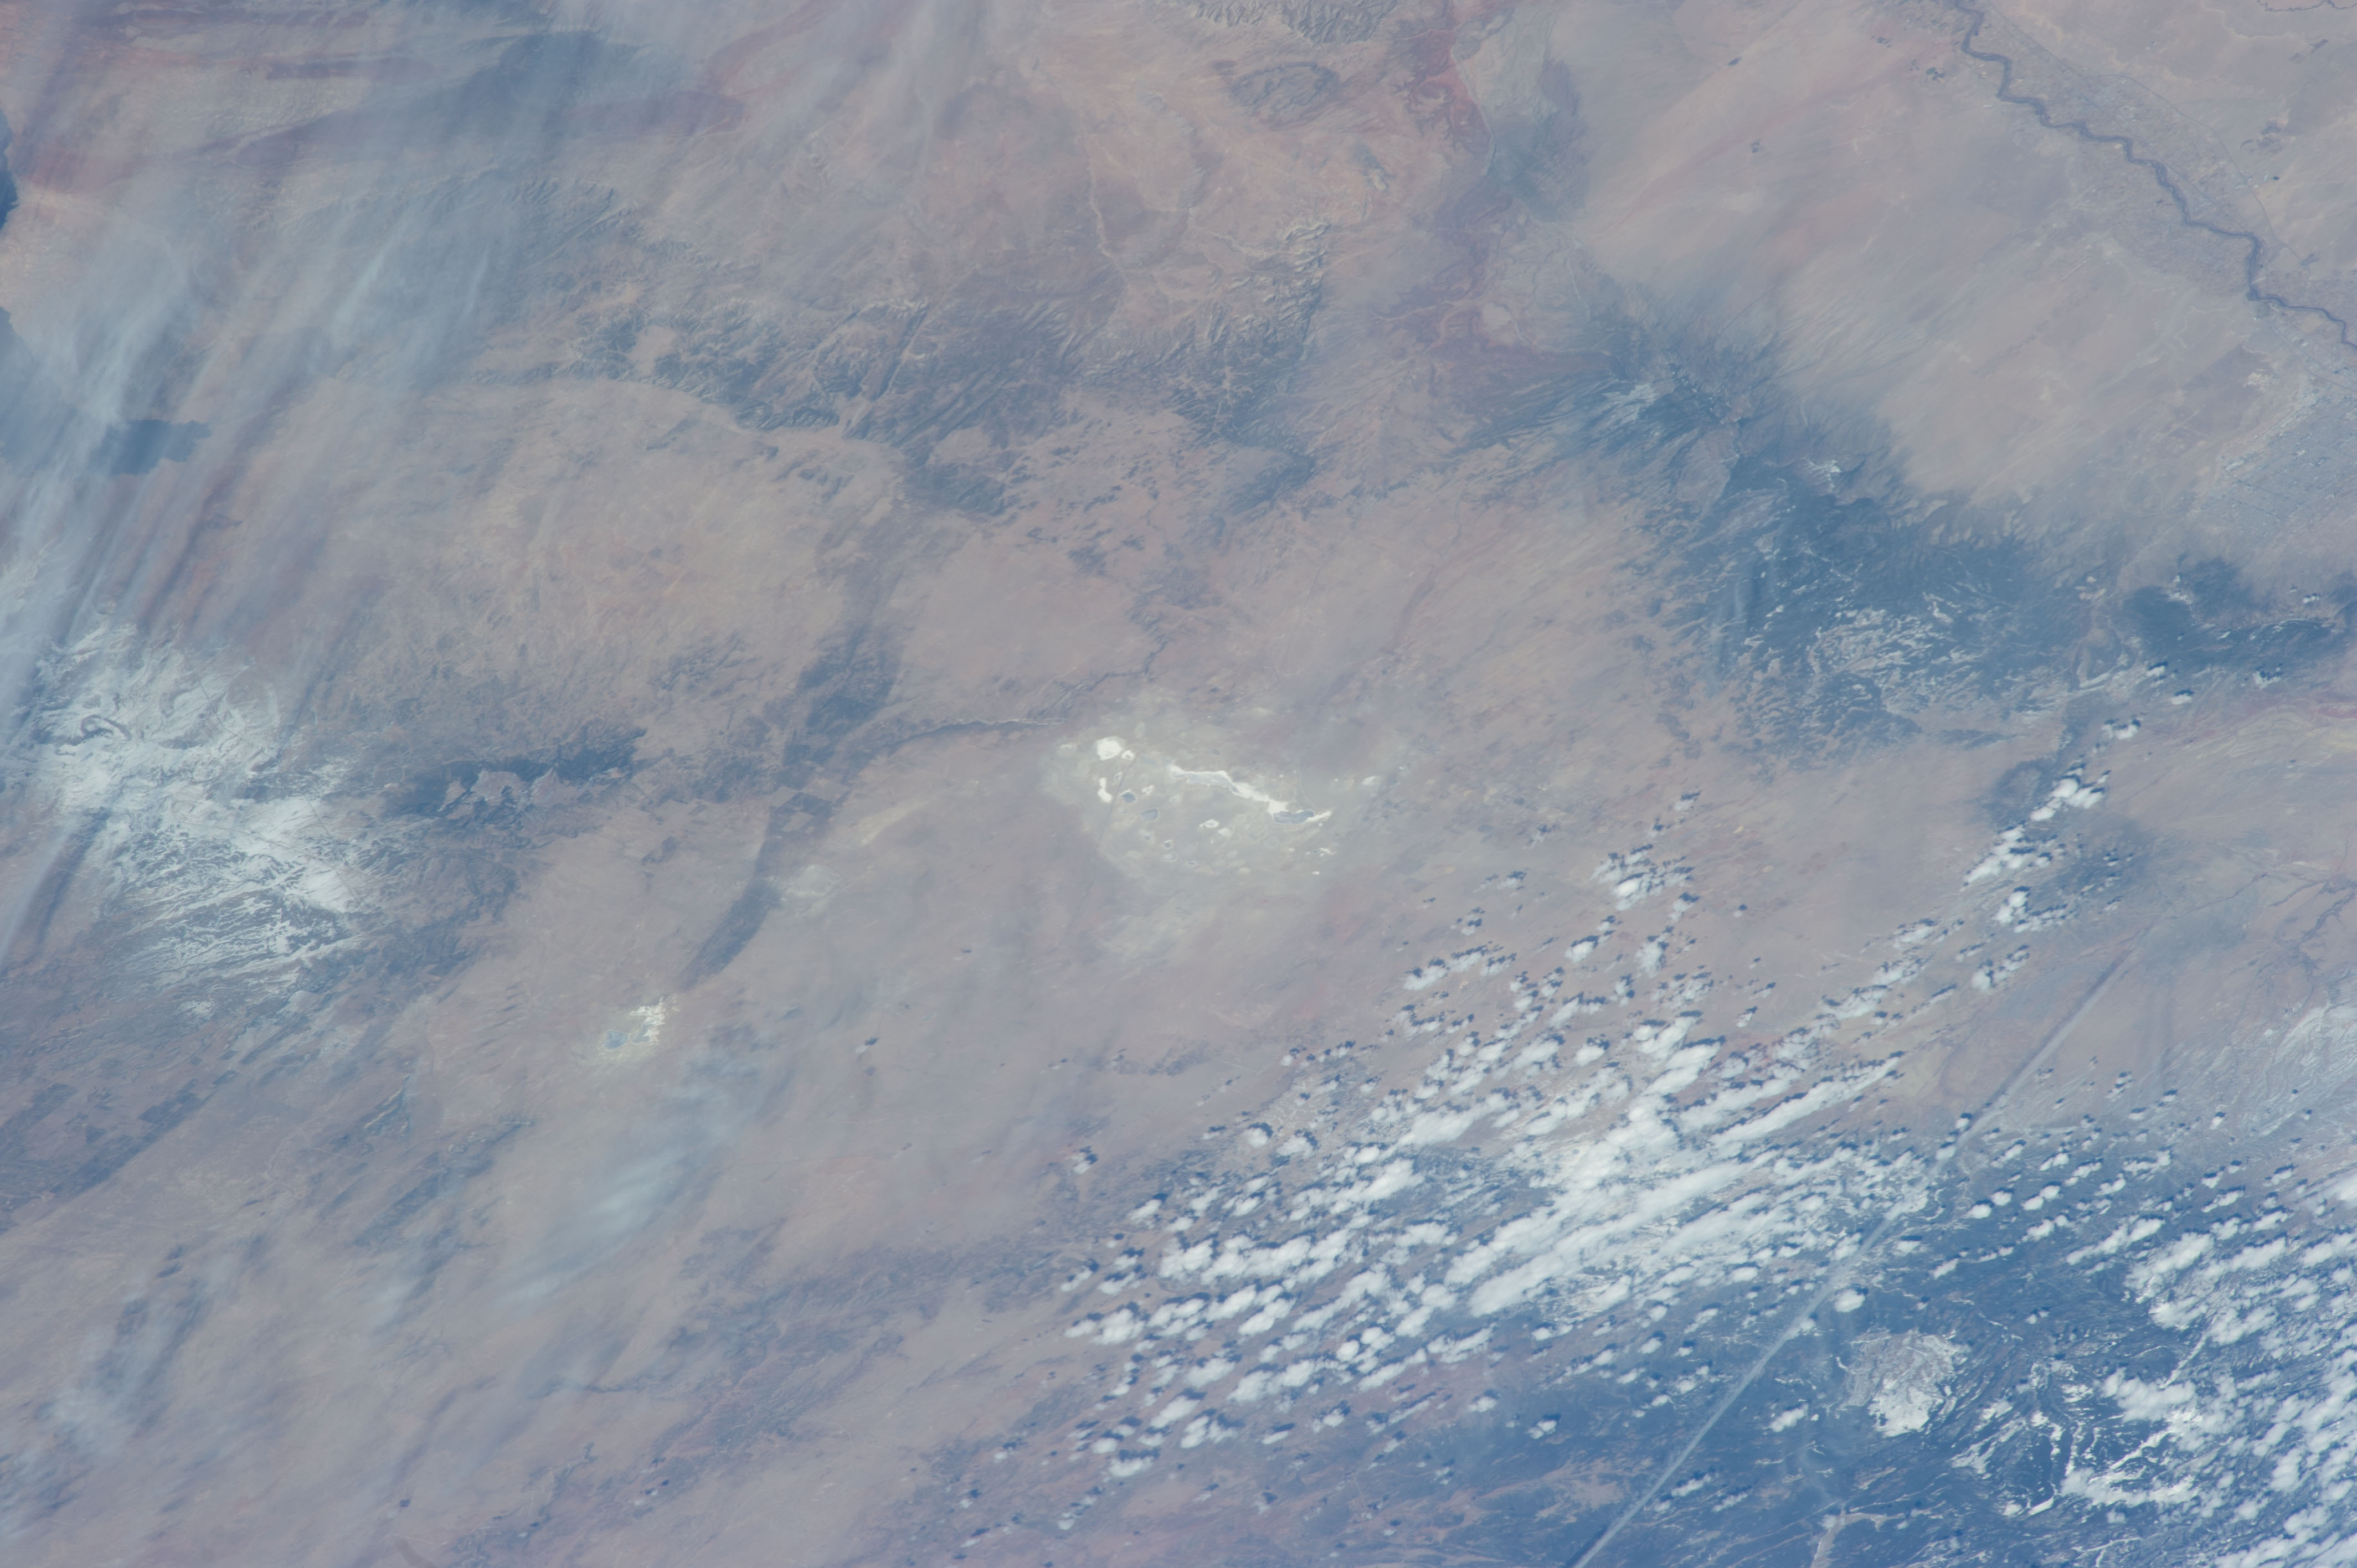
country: USA-NEW MEXICO
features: LAGUNA DEL PERRO, MANZANO MTS., GALLINAS PK., SANGRE DE CRISTO MTS., SNOW
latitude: 34.7
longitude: -106.0
